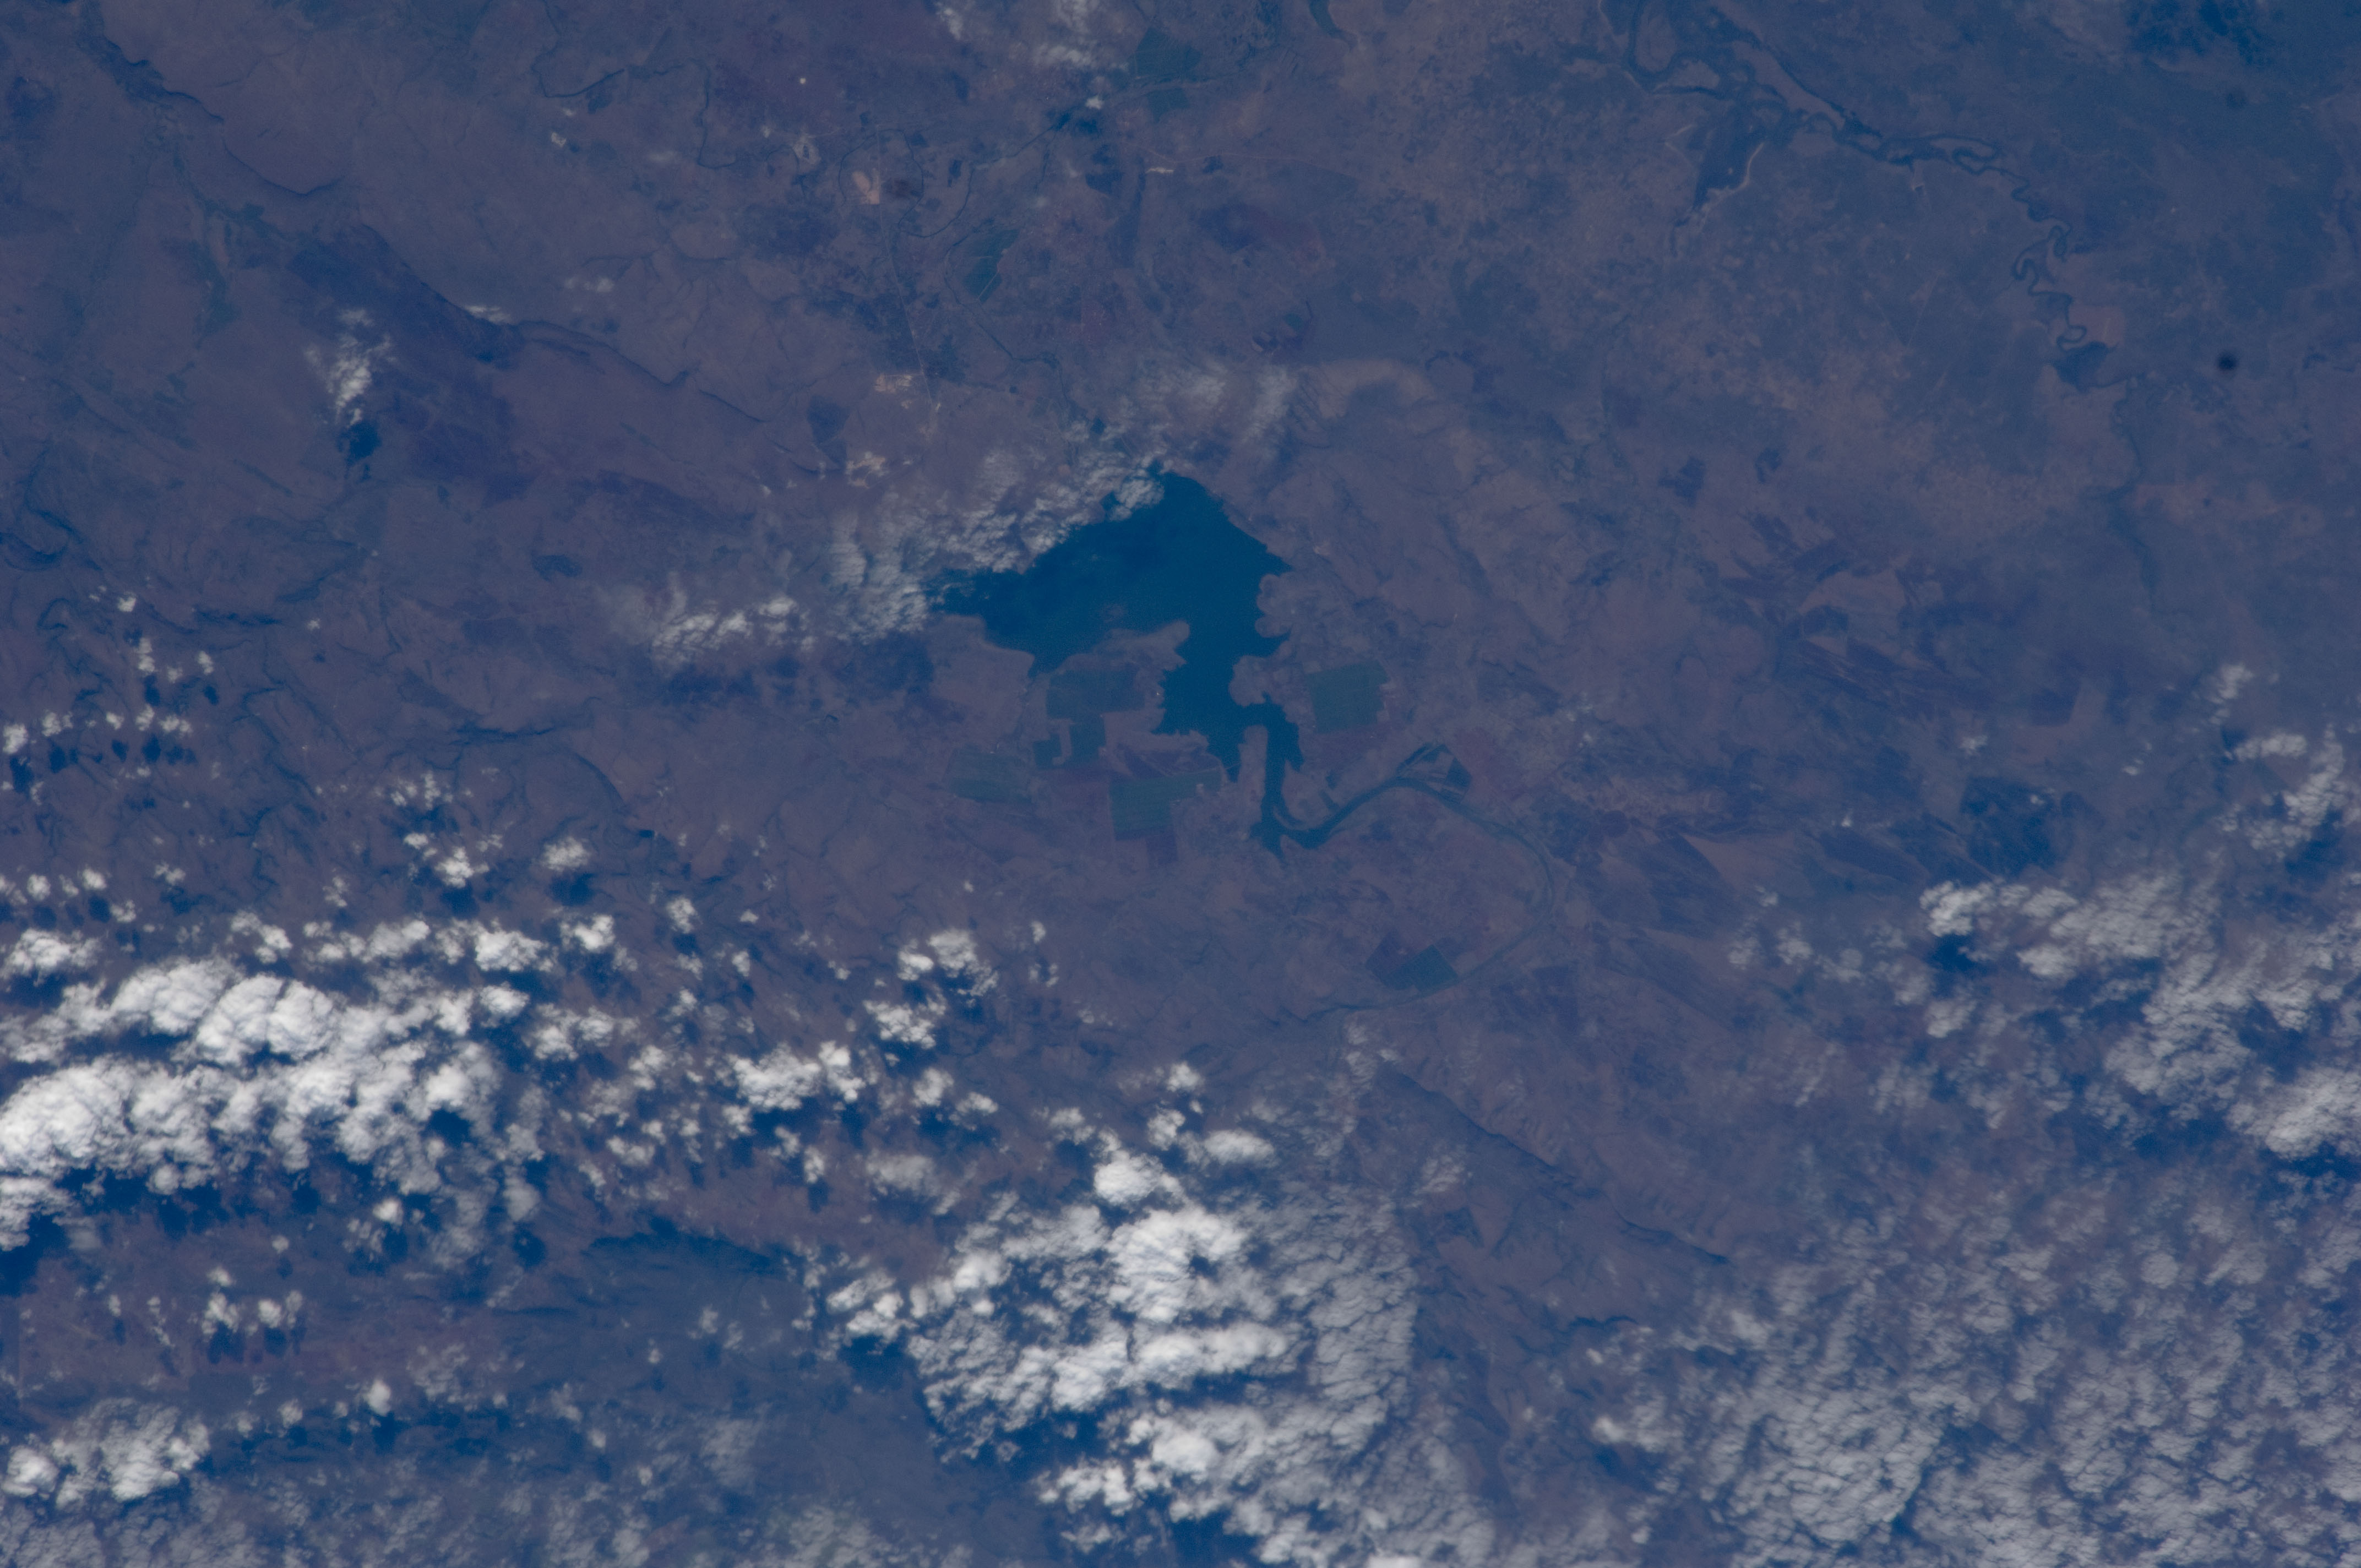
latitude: -26.1
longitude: 32.2
